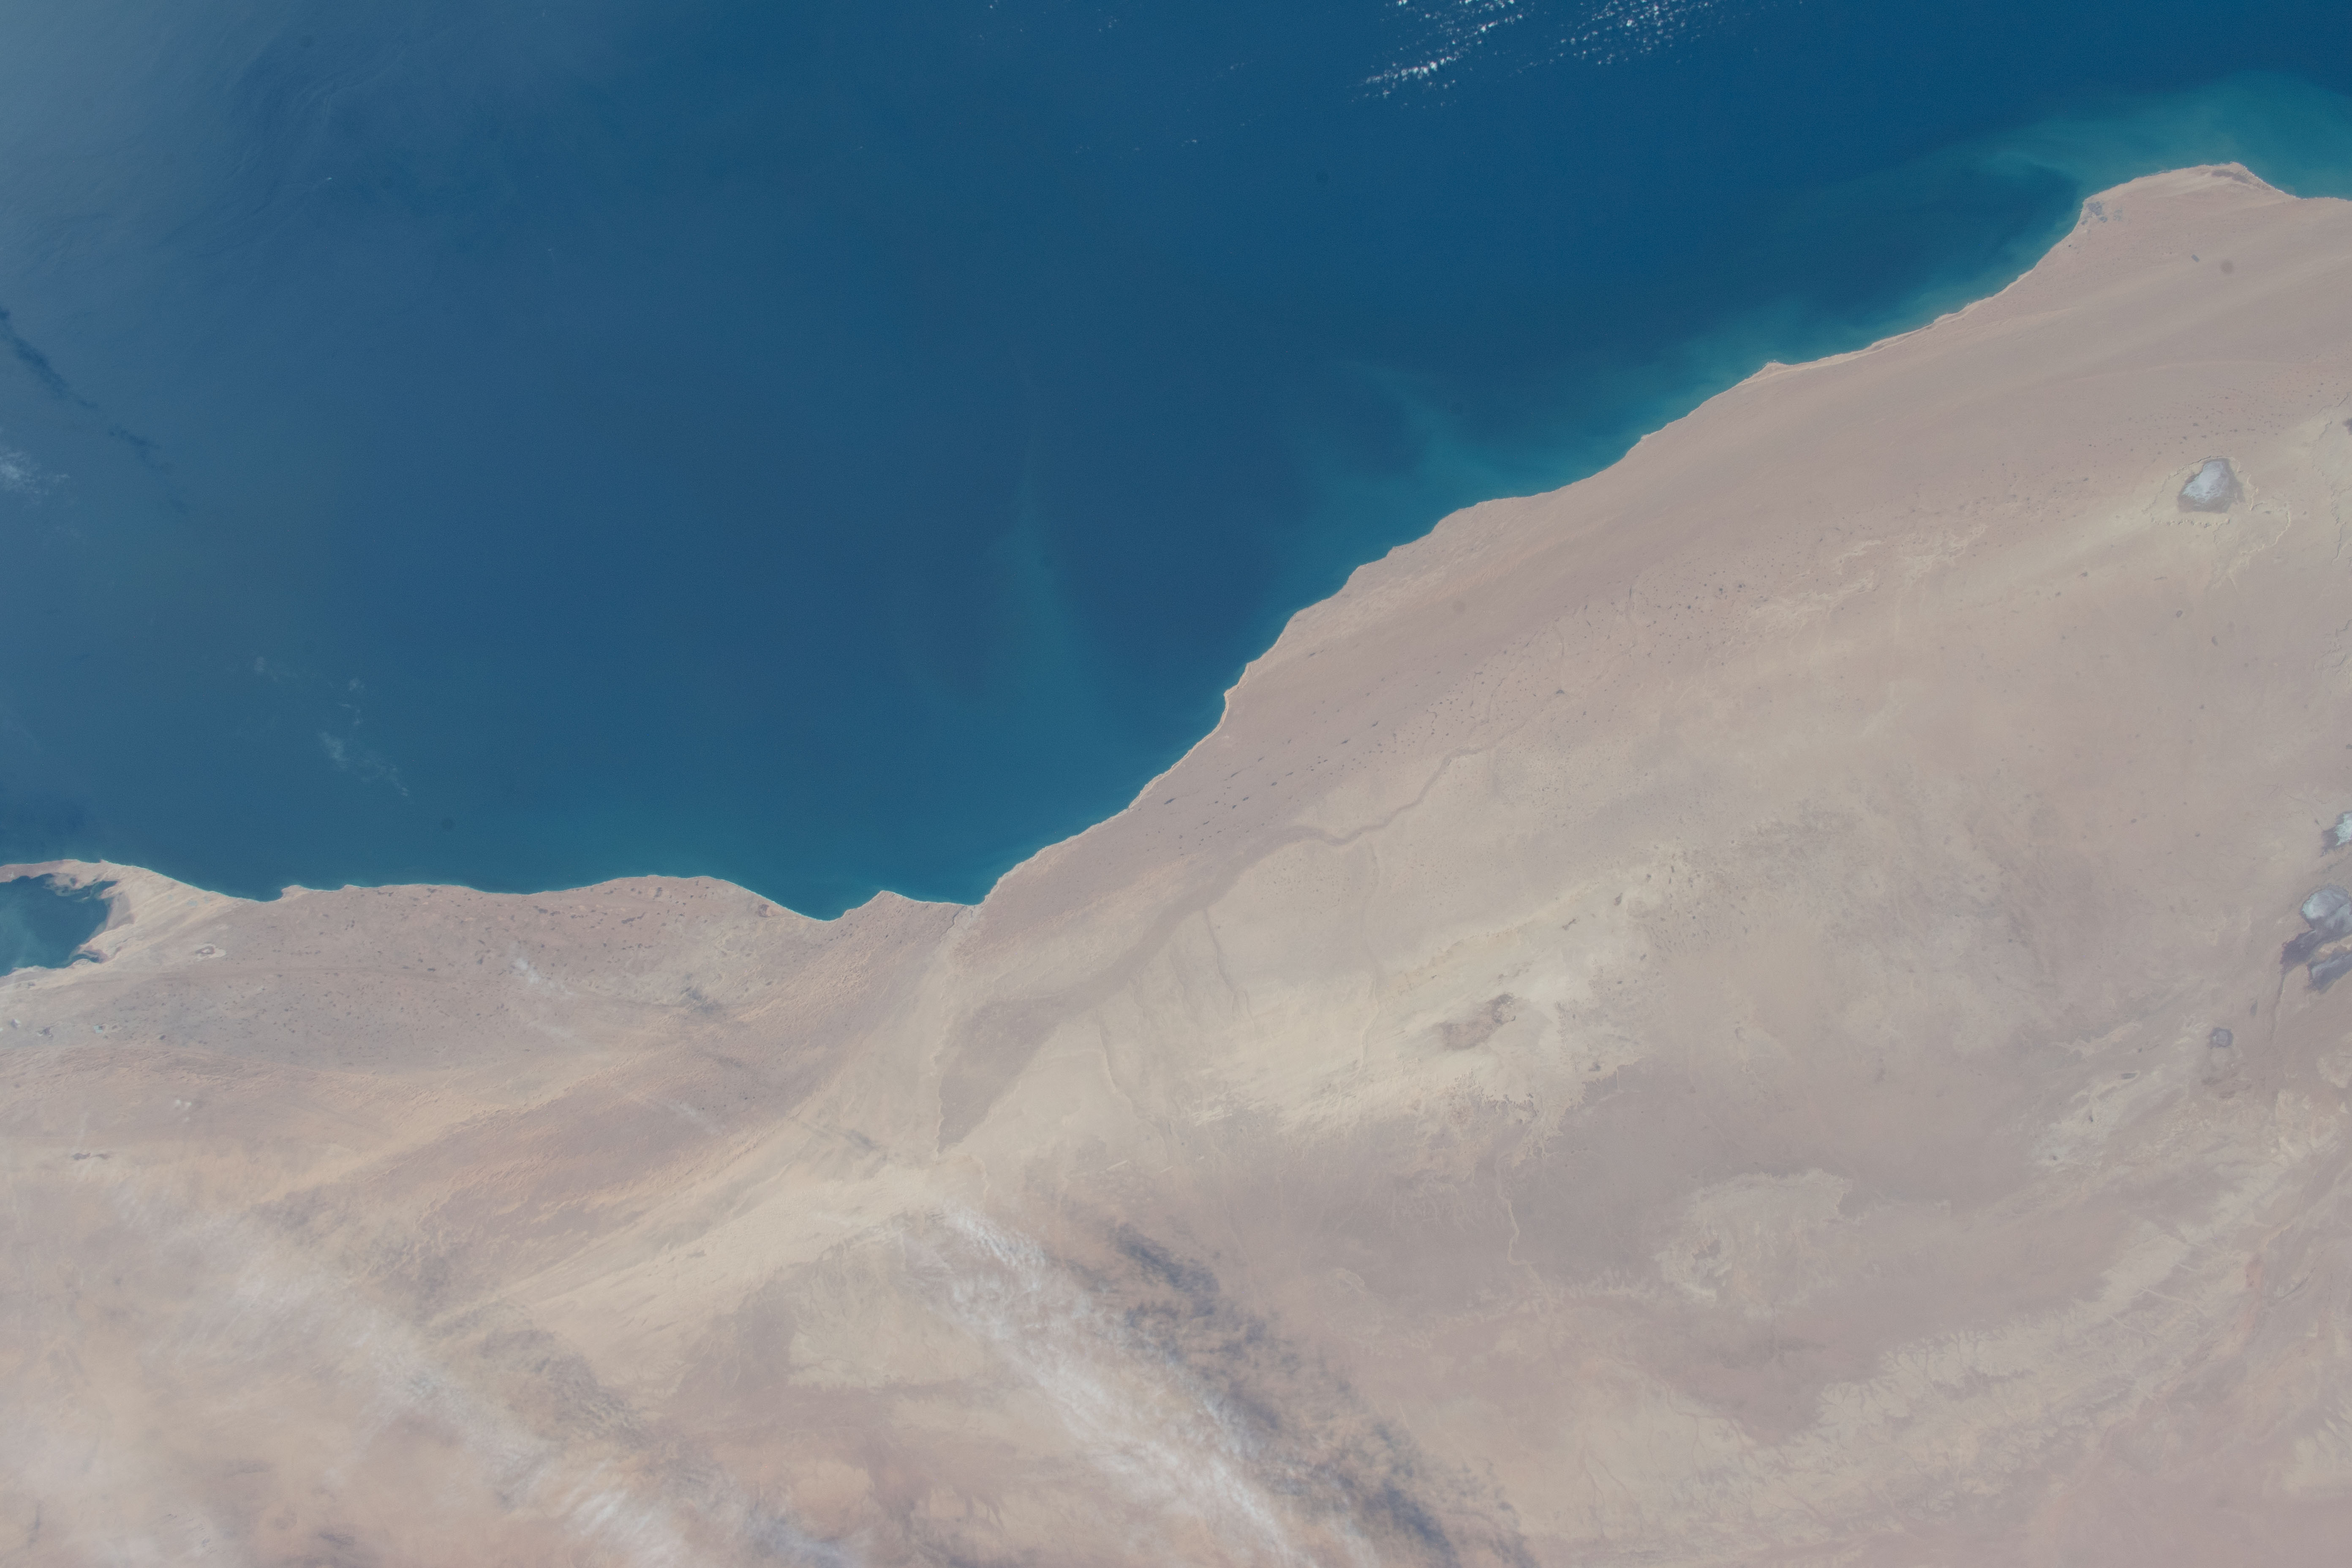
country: WESTERN SAHARA
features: WESTERN SAHARA
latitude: 25.0
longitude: -15.0
